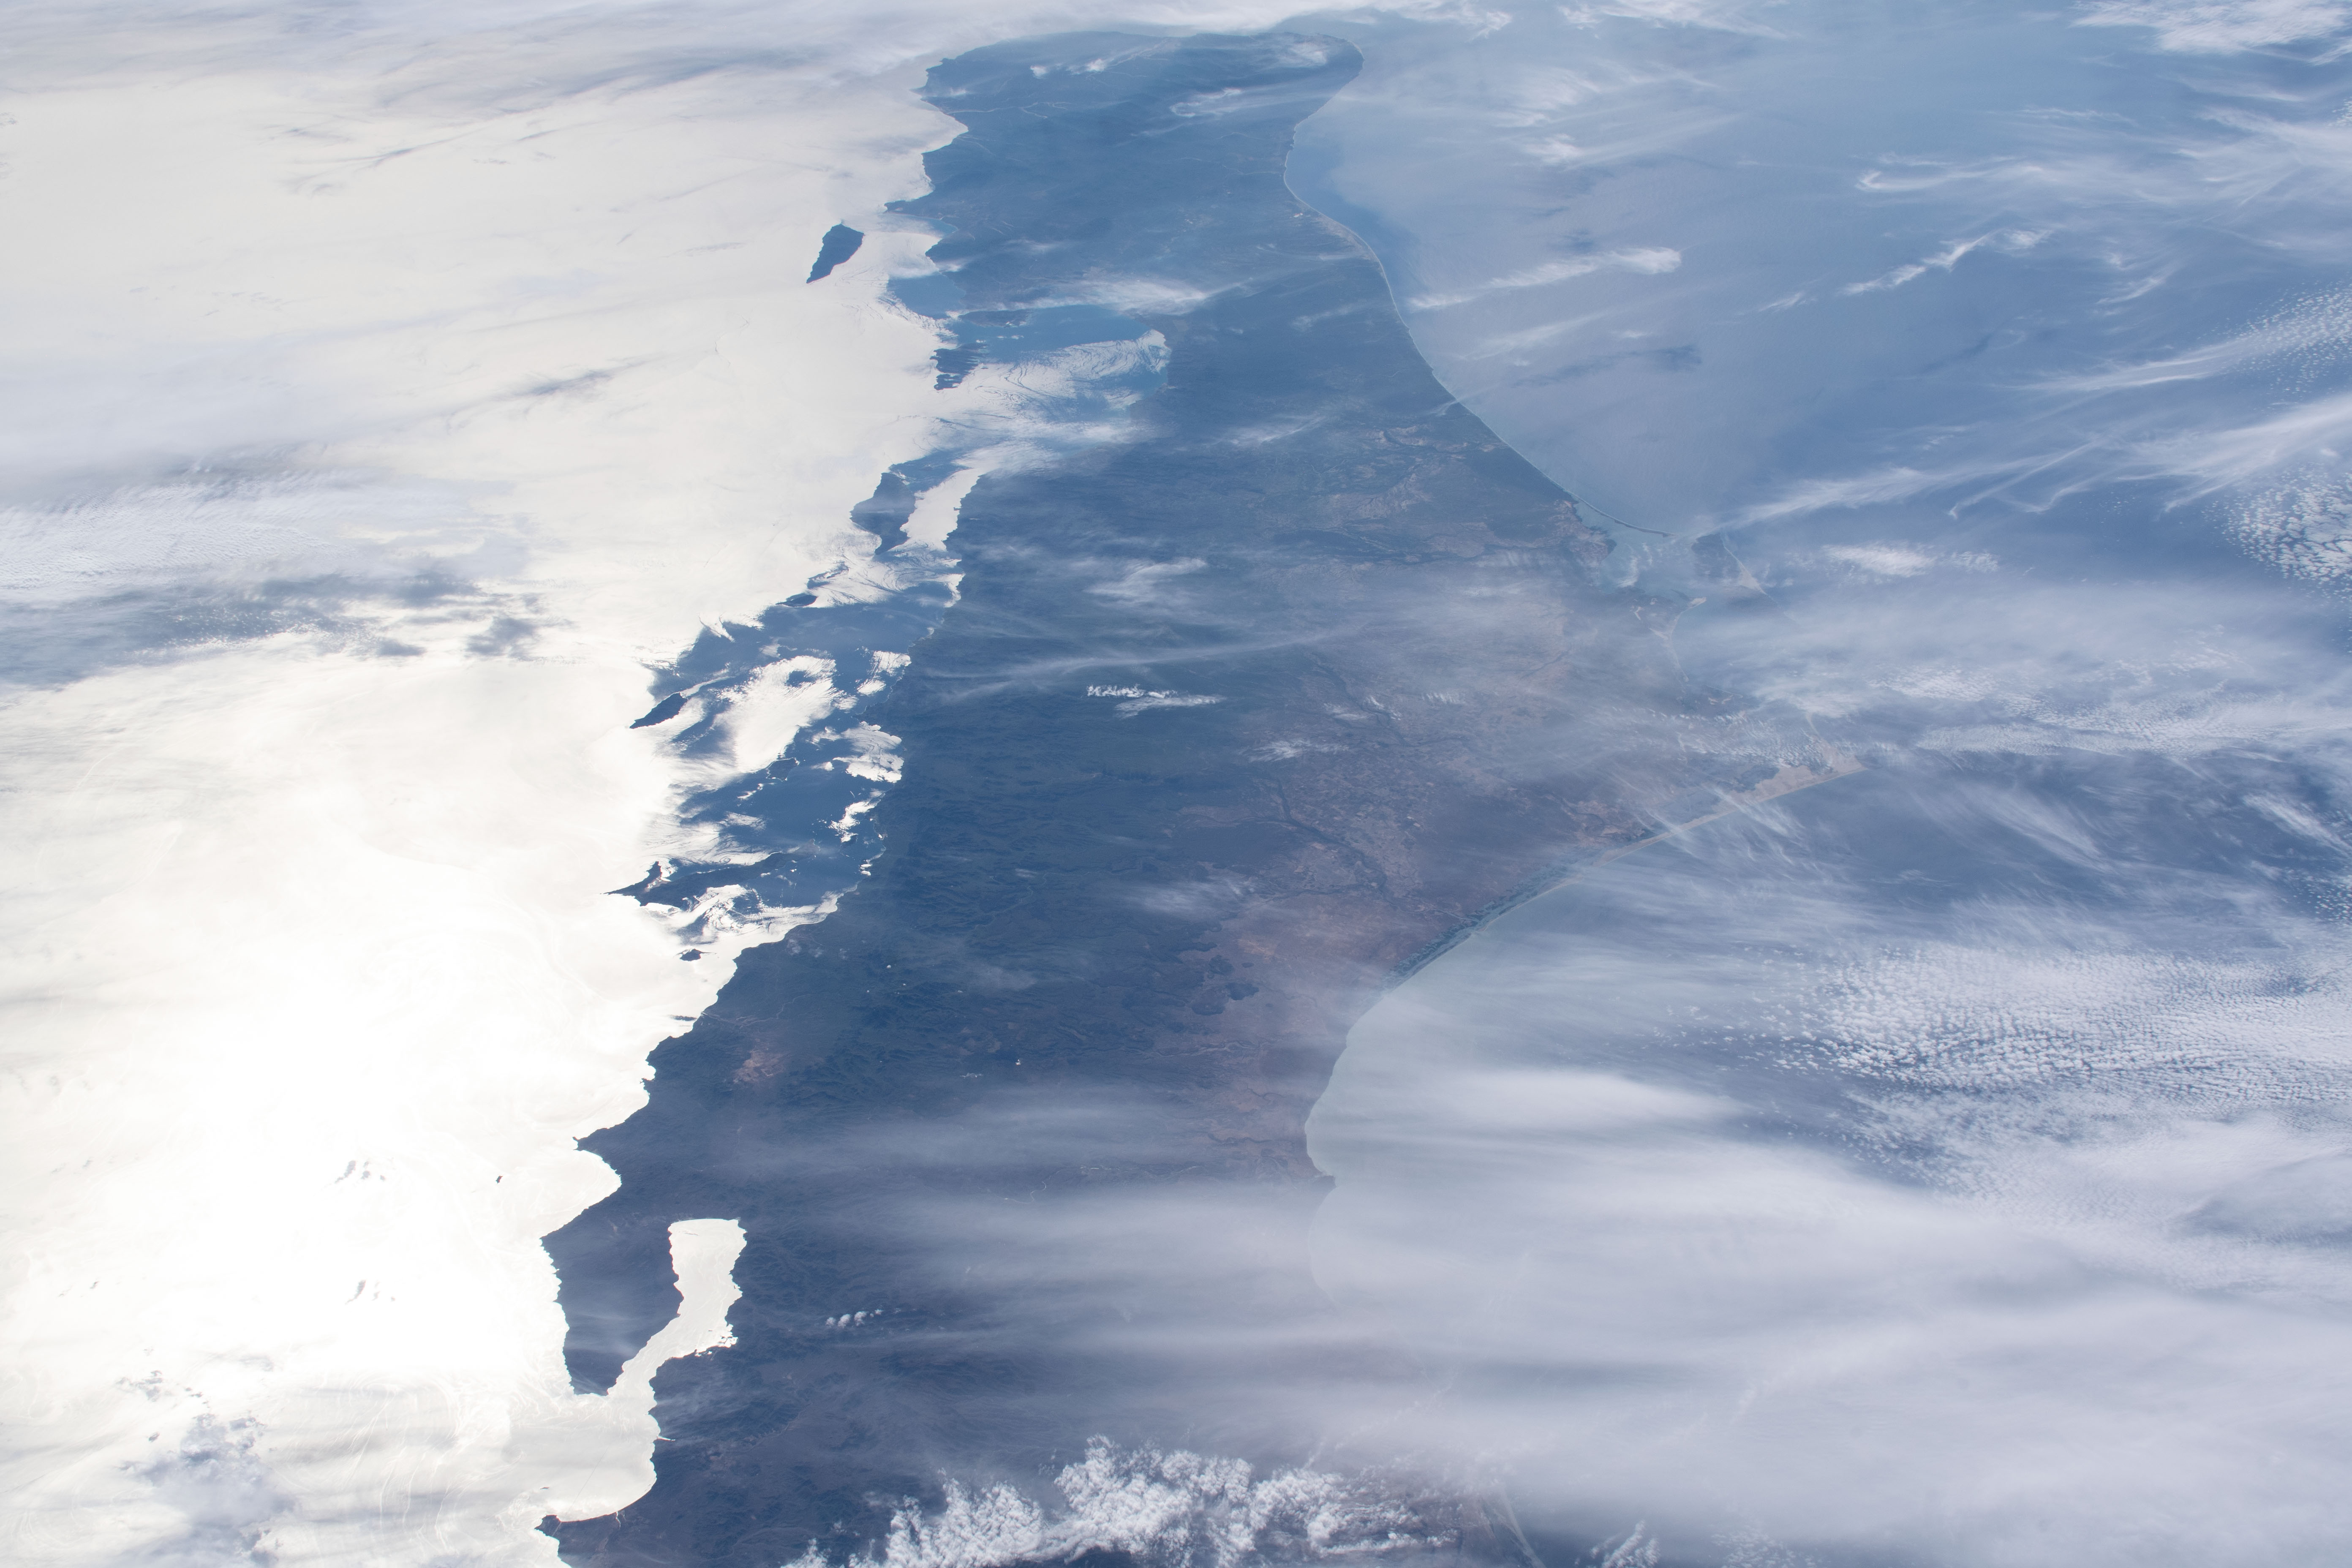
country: MEXICO
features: BAJA CALIFORNIA SUR, GULF OF CALIFORNIA
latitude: 25.0
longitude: -111.5
